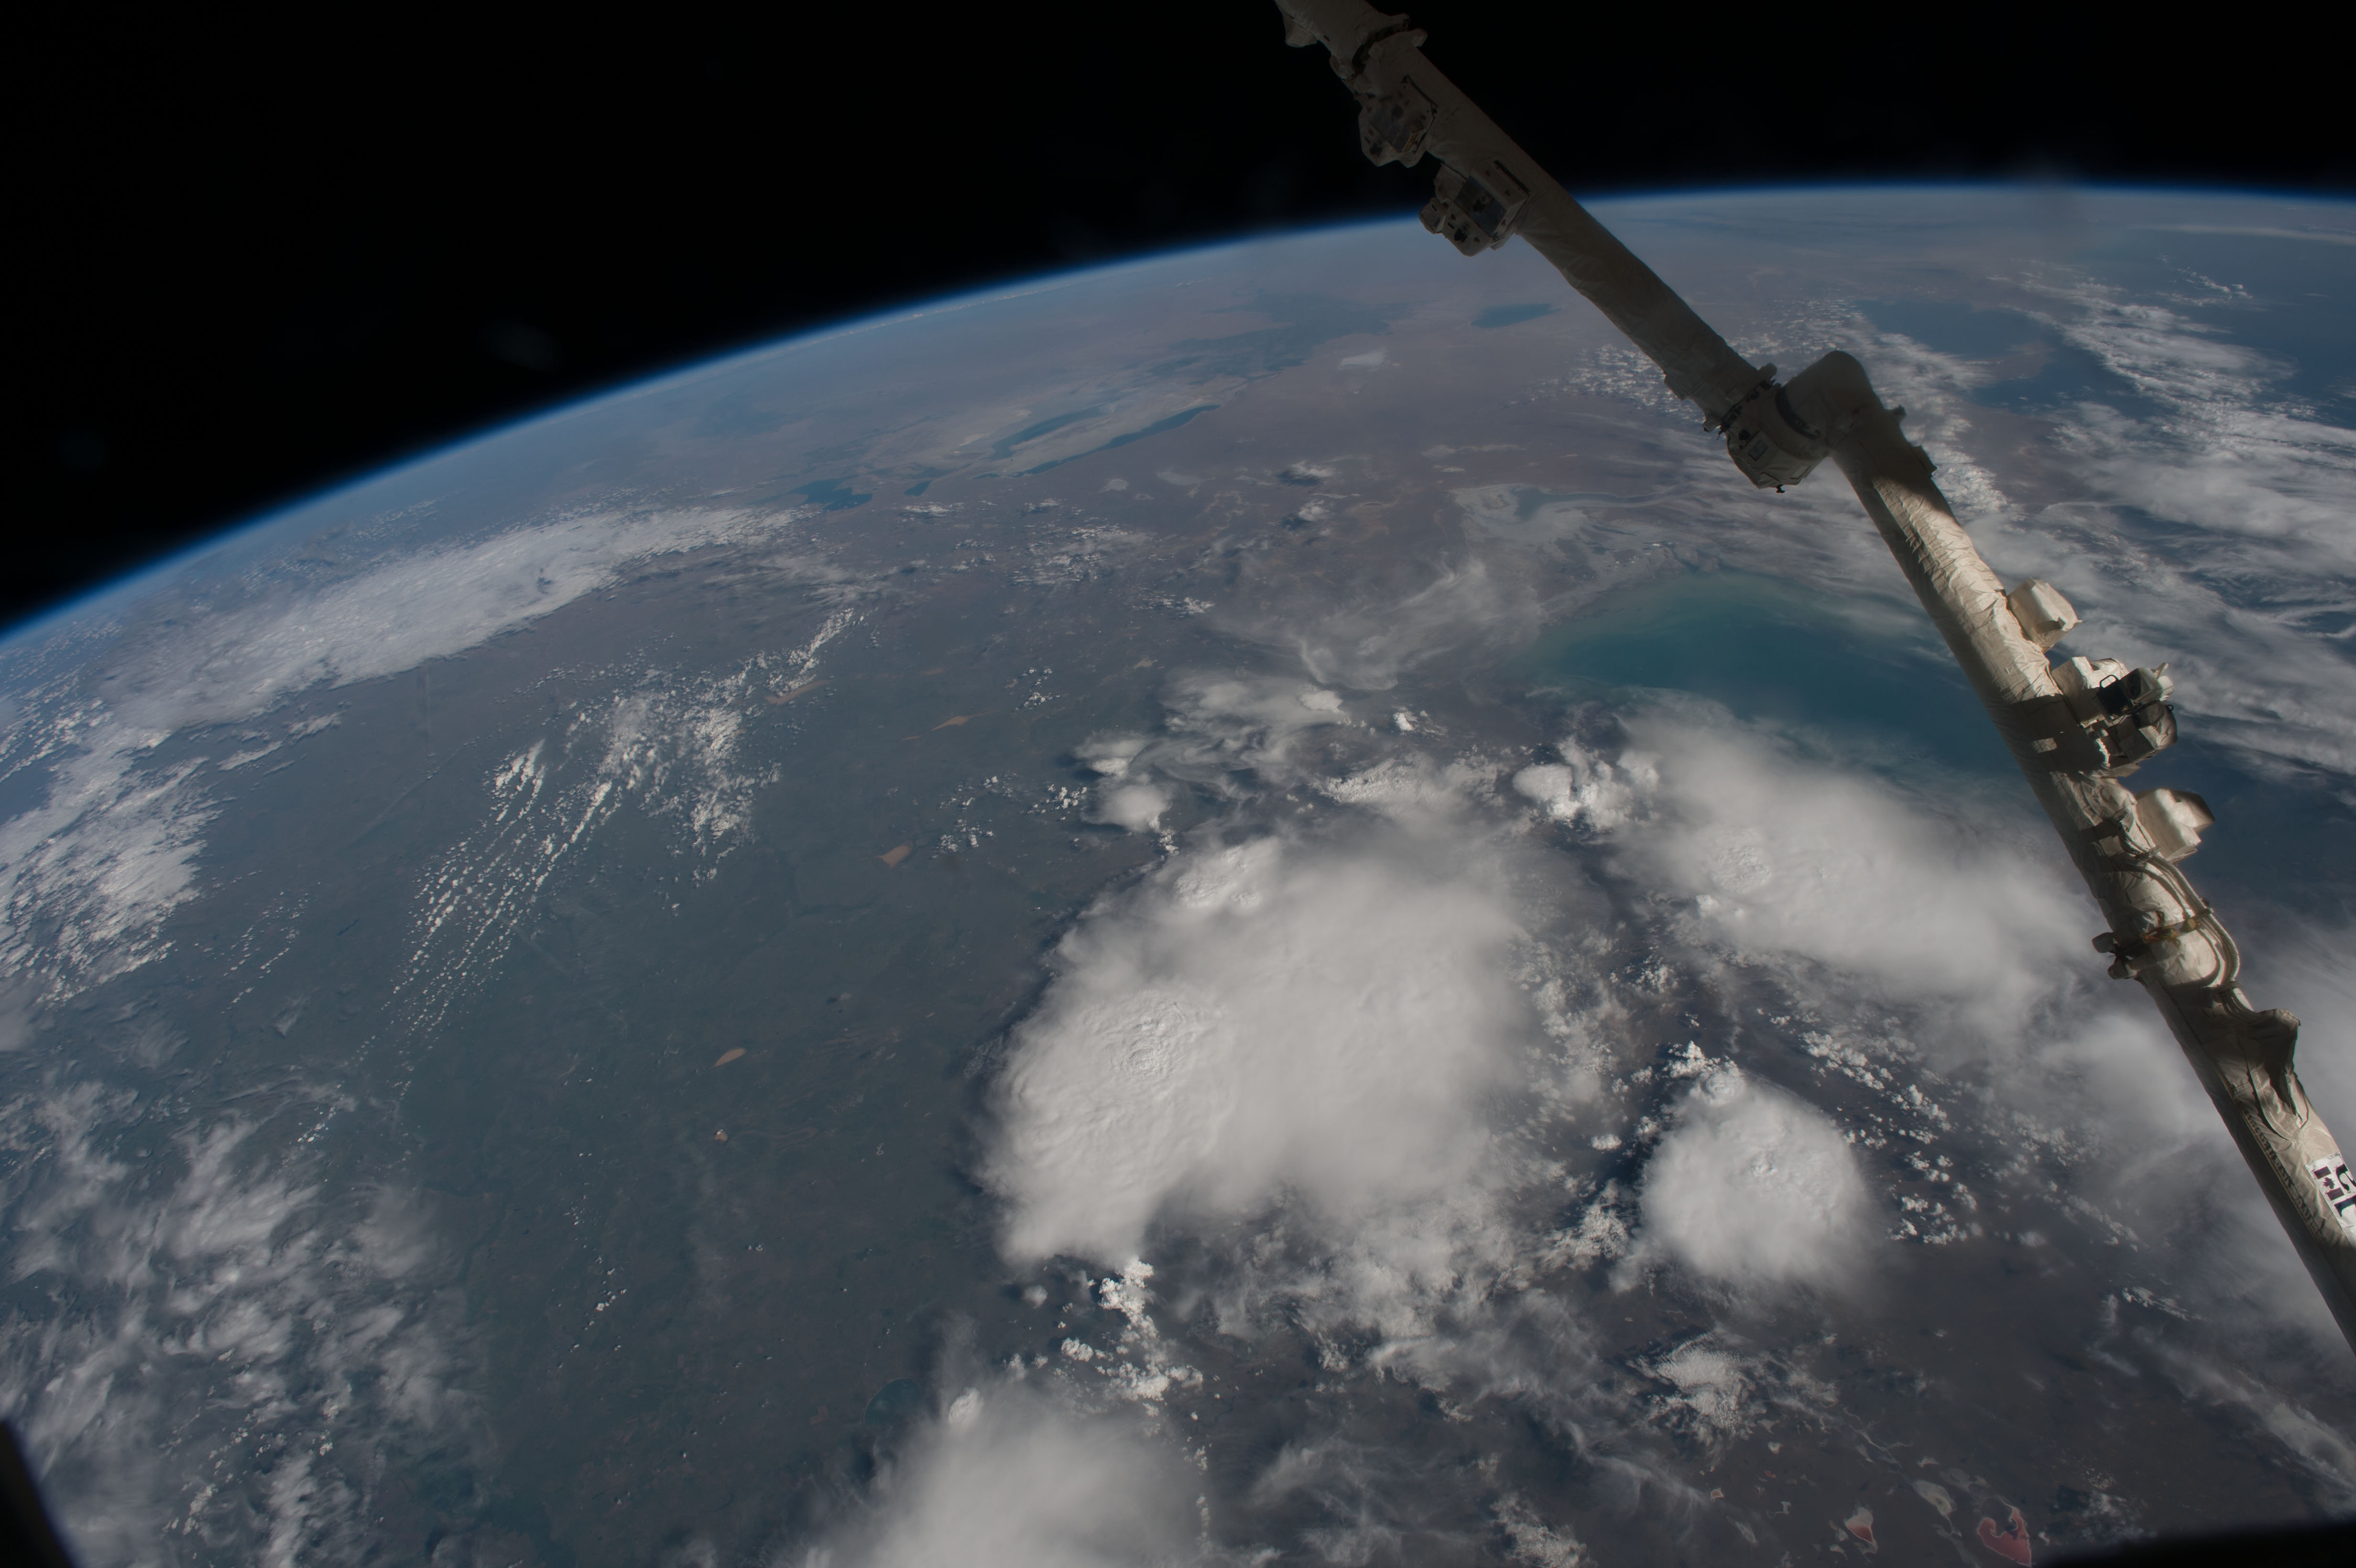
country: KAZAKHSTAN
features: CASPIAN SEA, SARYGAMYSH LAKE, ARAL SEA, SOUTH ARAL SEA, UZBEKISTAN, GARABOGAZKOL BASIN, ATMOSPHERIC LIMB, ISS ARM
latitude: 48.0
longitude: 54.5
